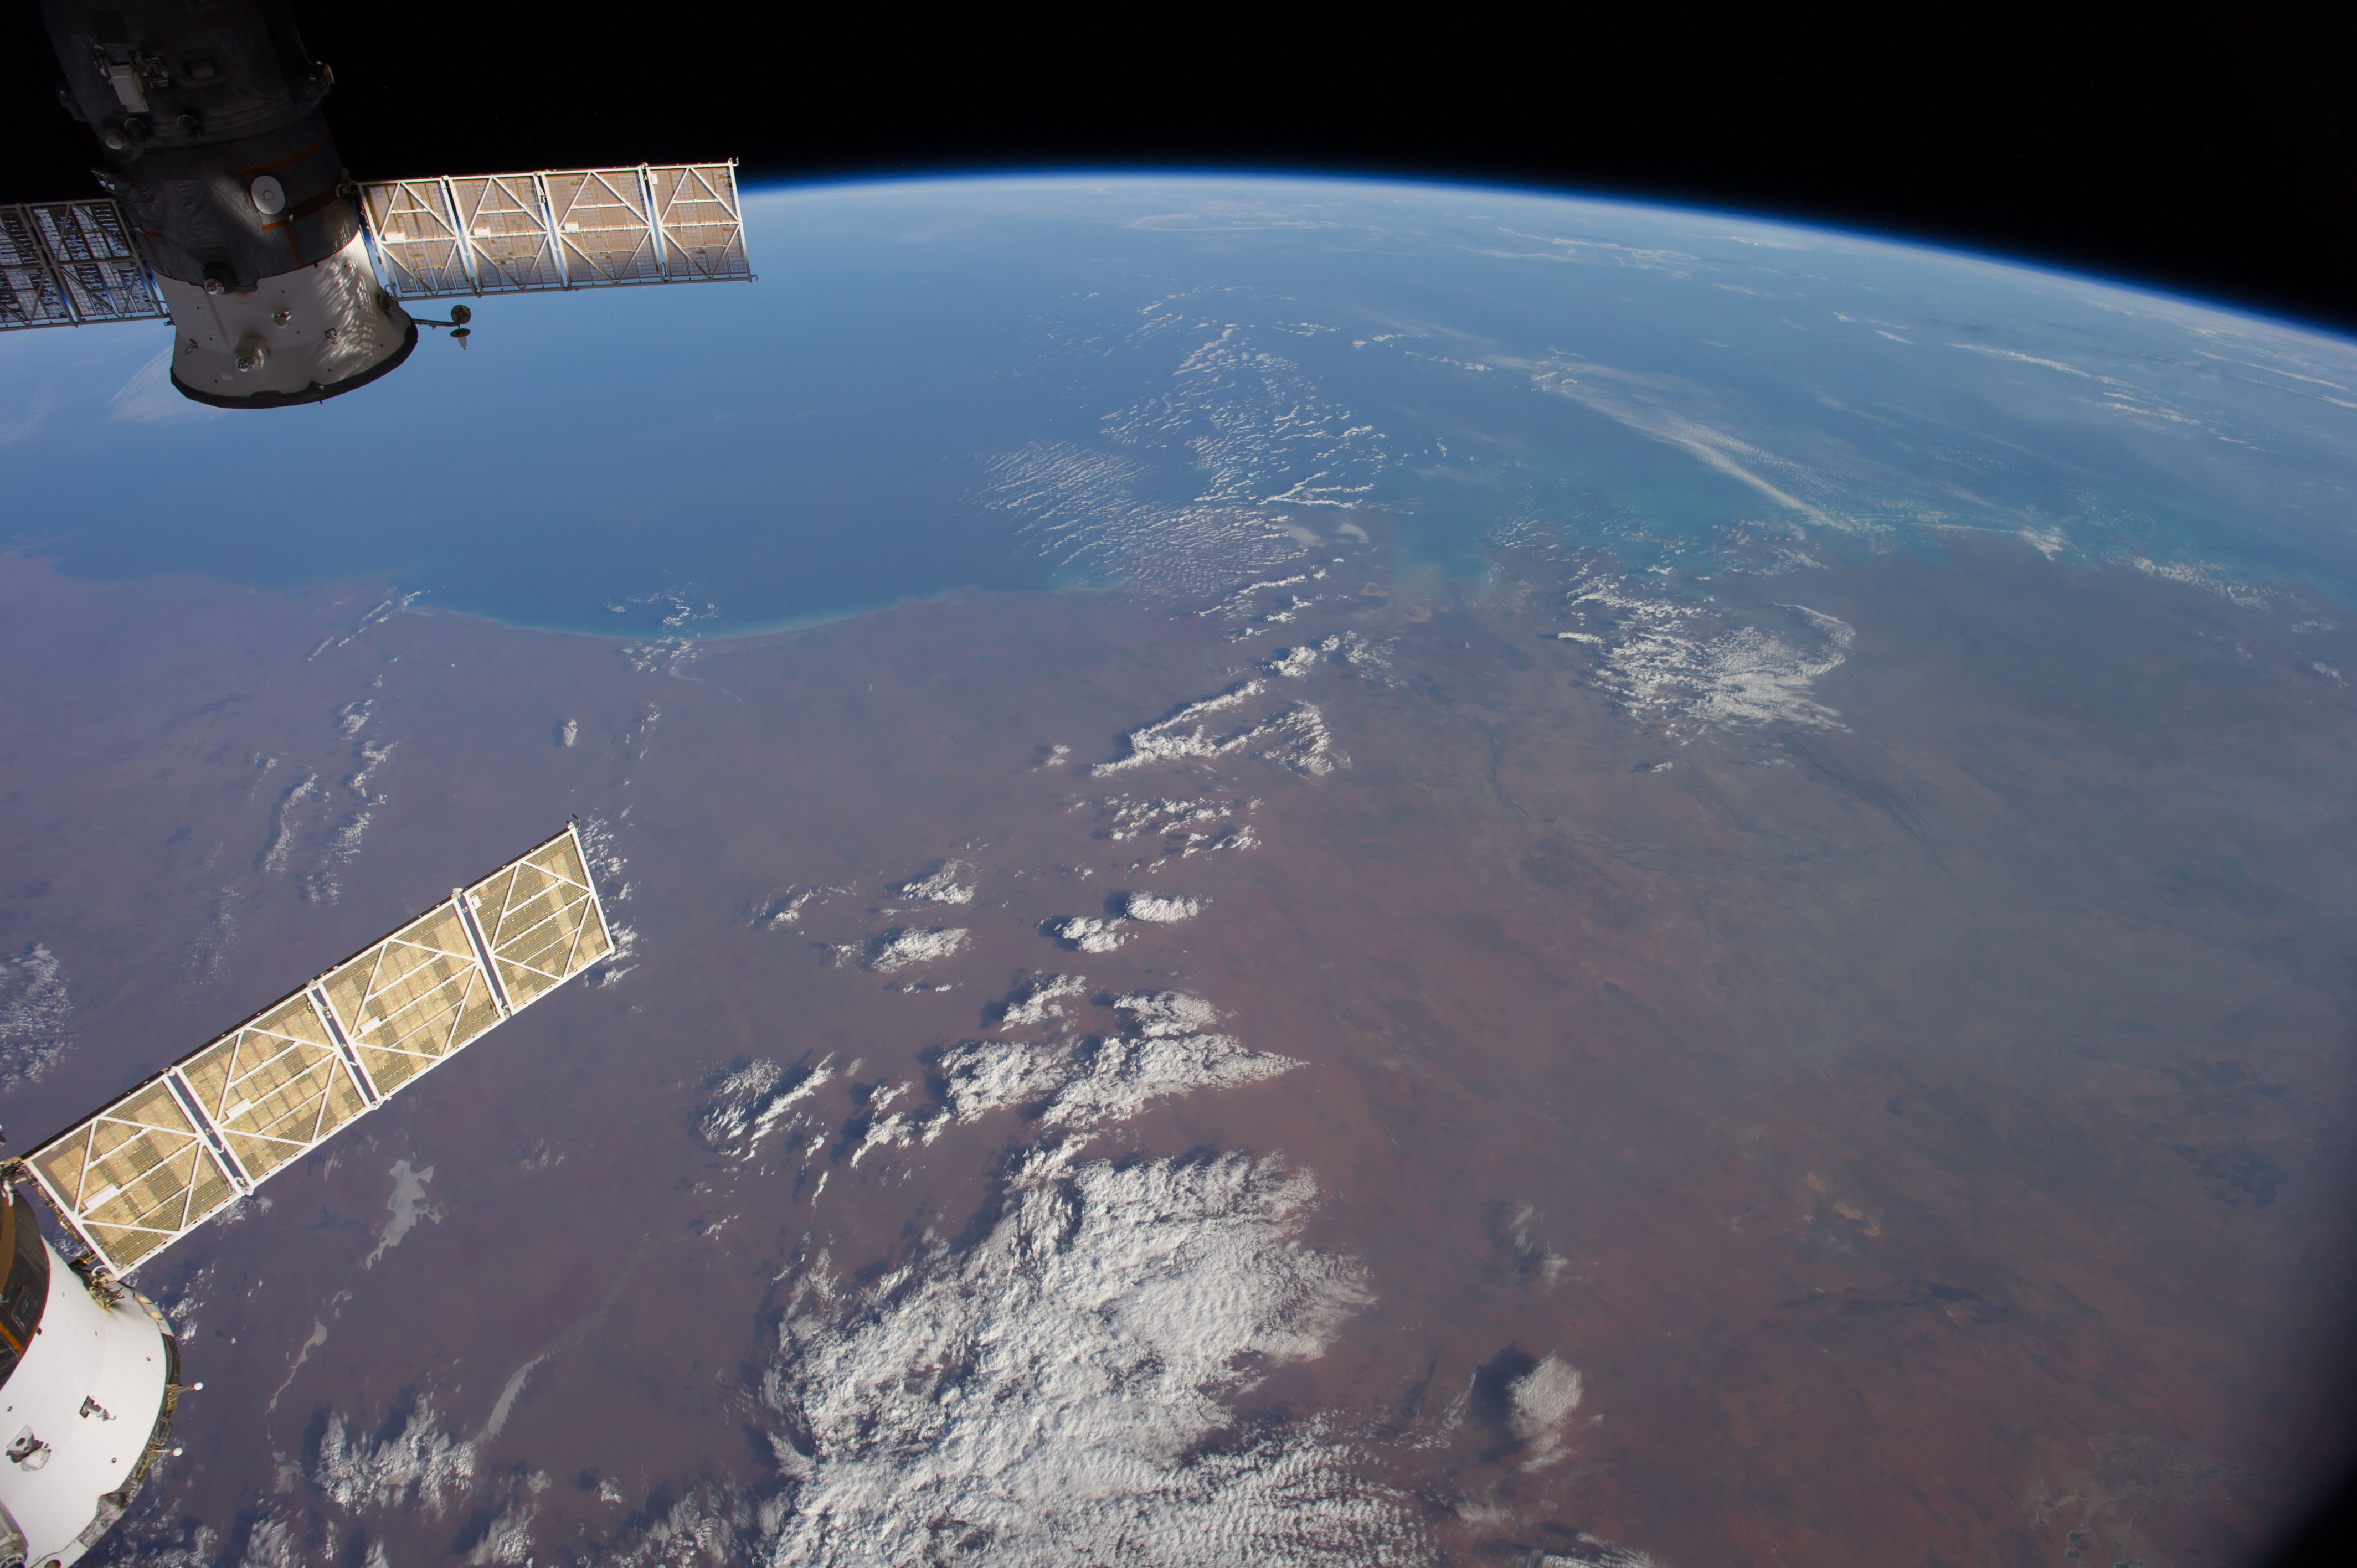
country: AUSTRALIA-WA
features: INDIAN O., KING SOUND, FITZROY R., GASCOYNE R., ATMOSPHERIC LIMB
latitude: -19.0
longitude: 123.5
